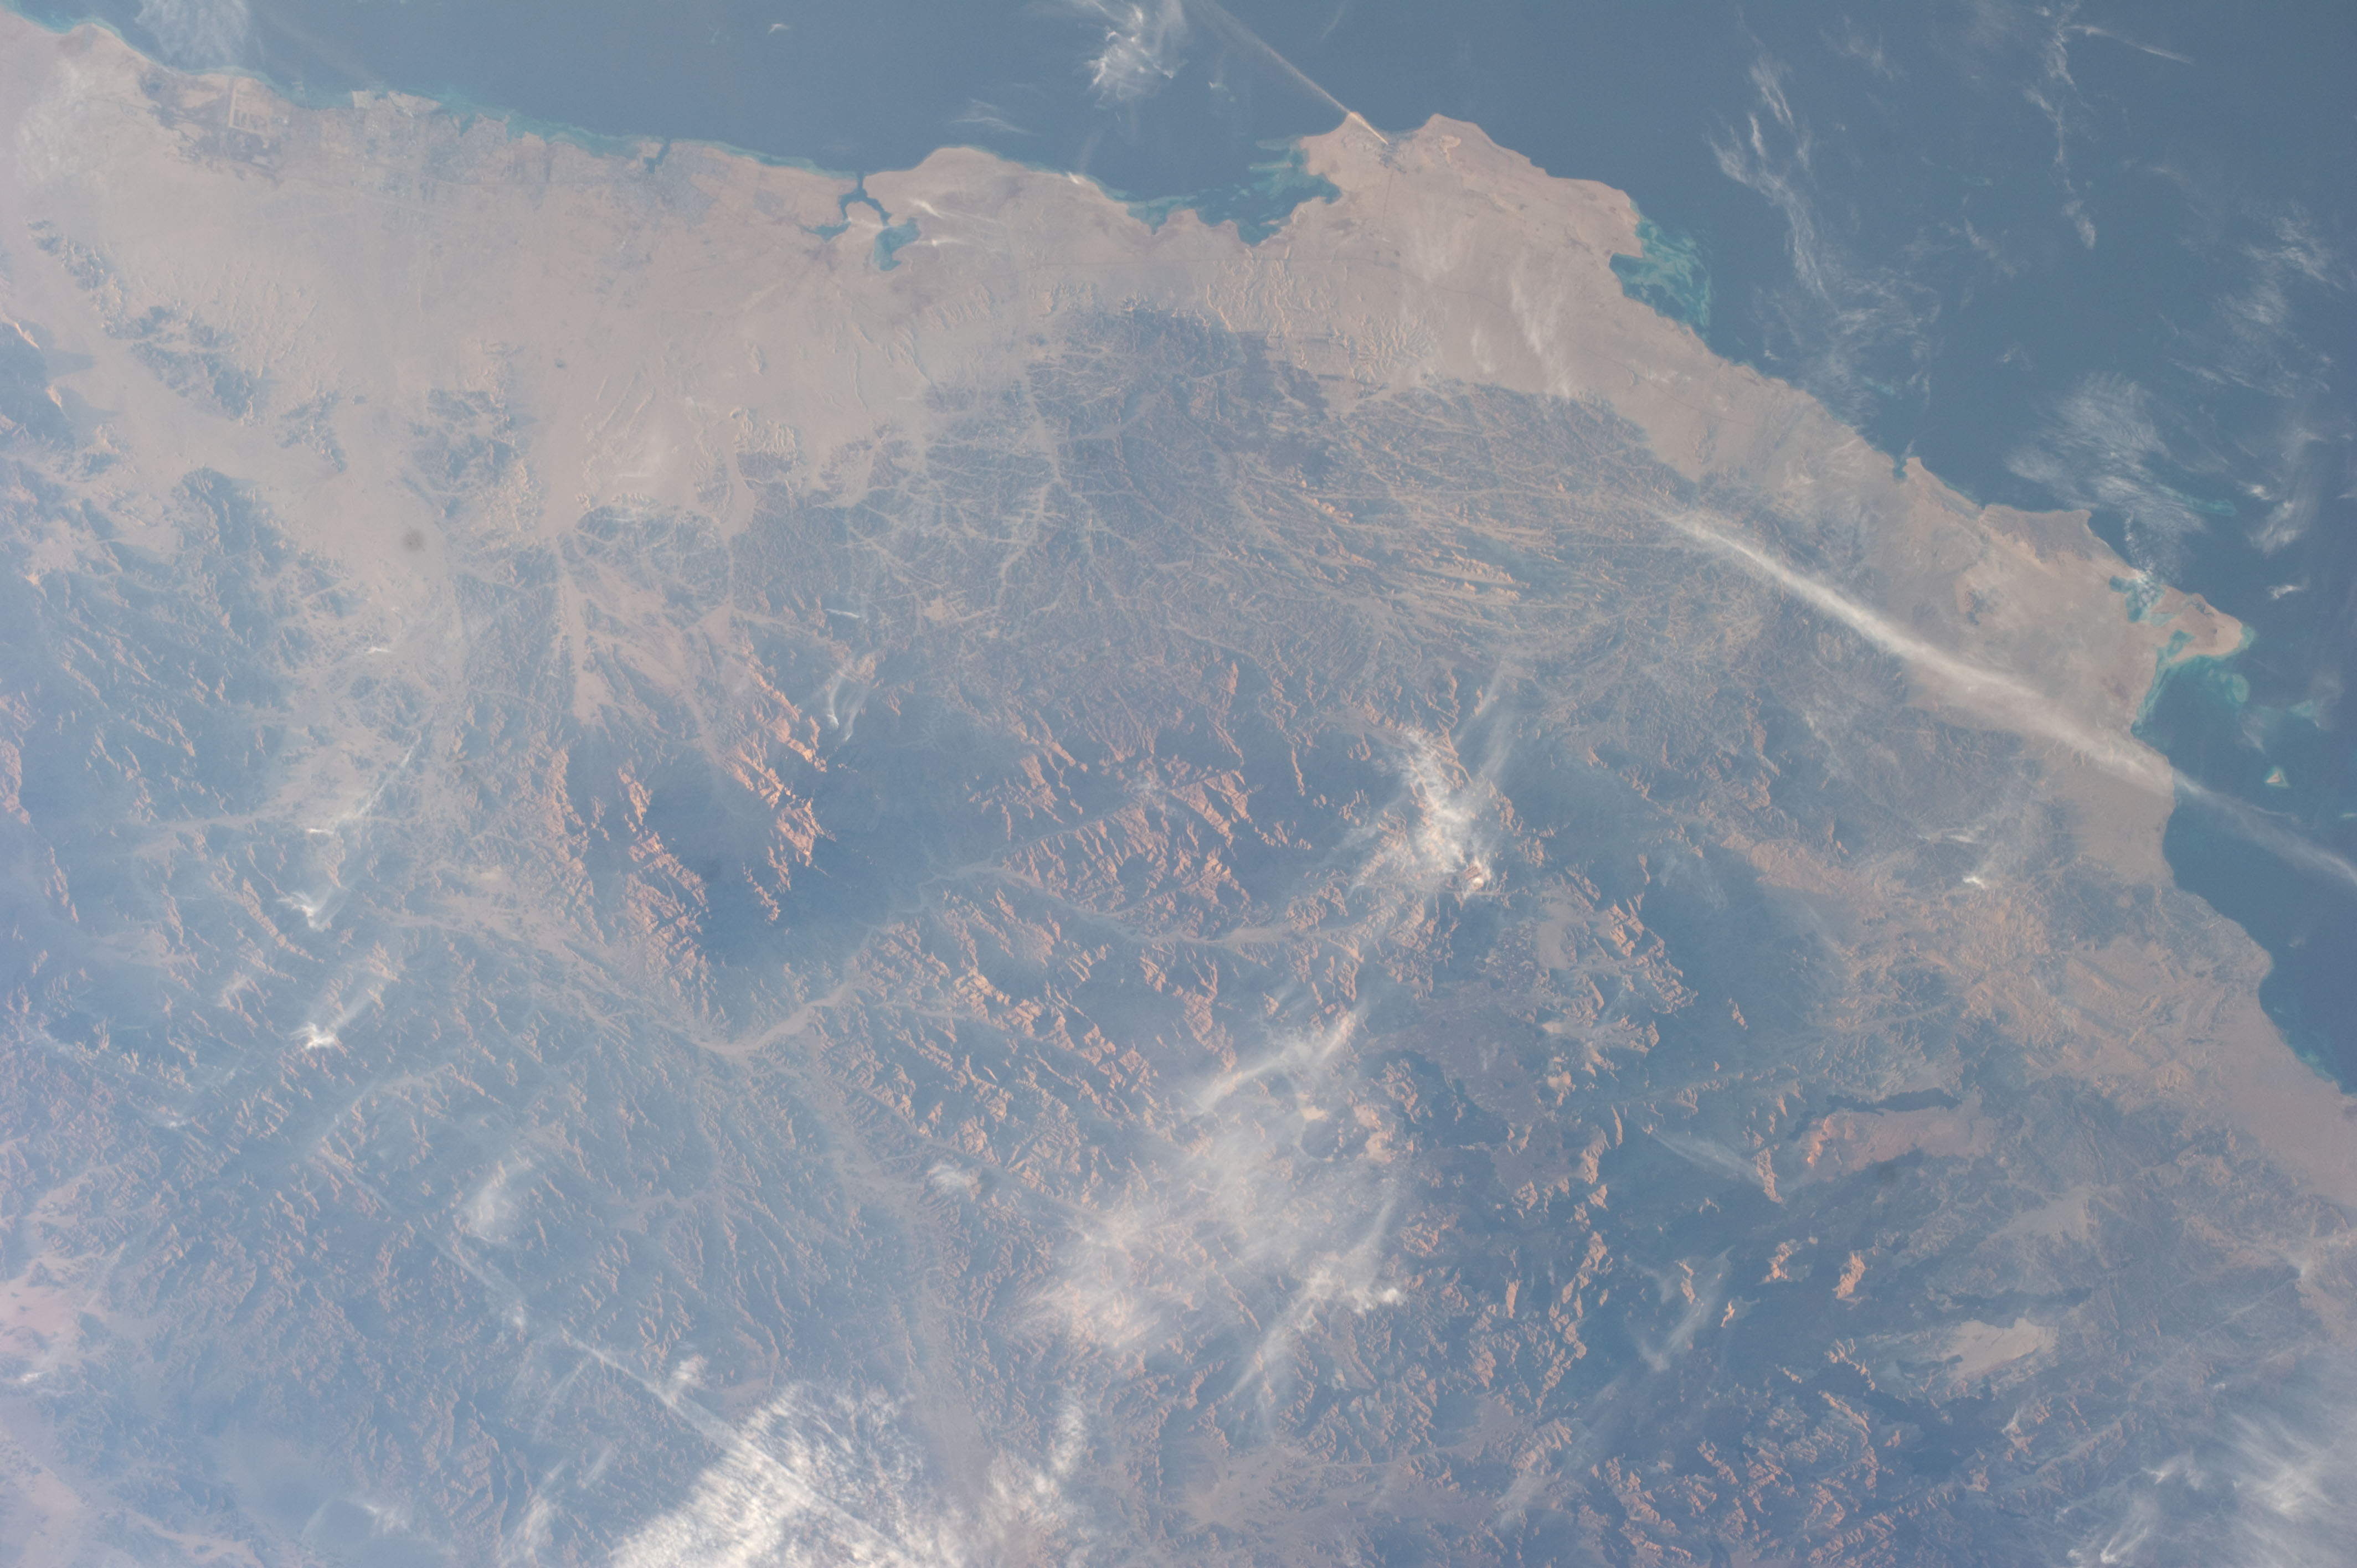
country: INDIA
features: MTS.
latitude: 24.5
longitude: 38.0
